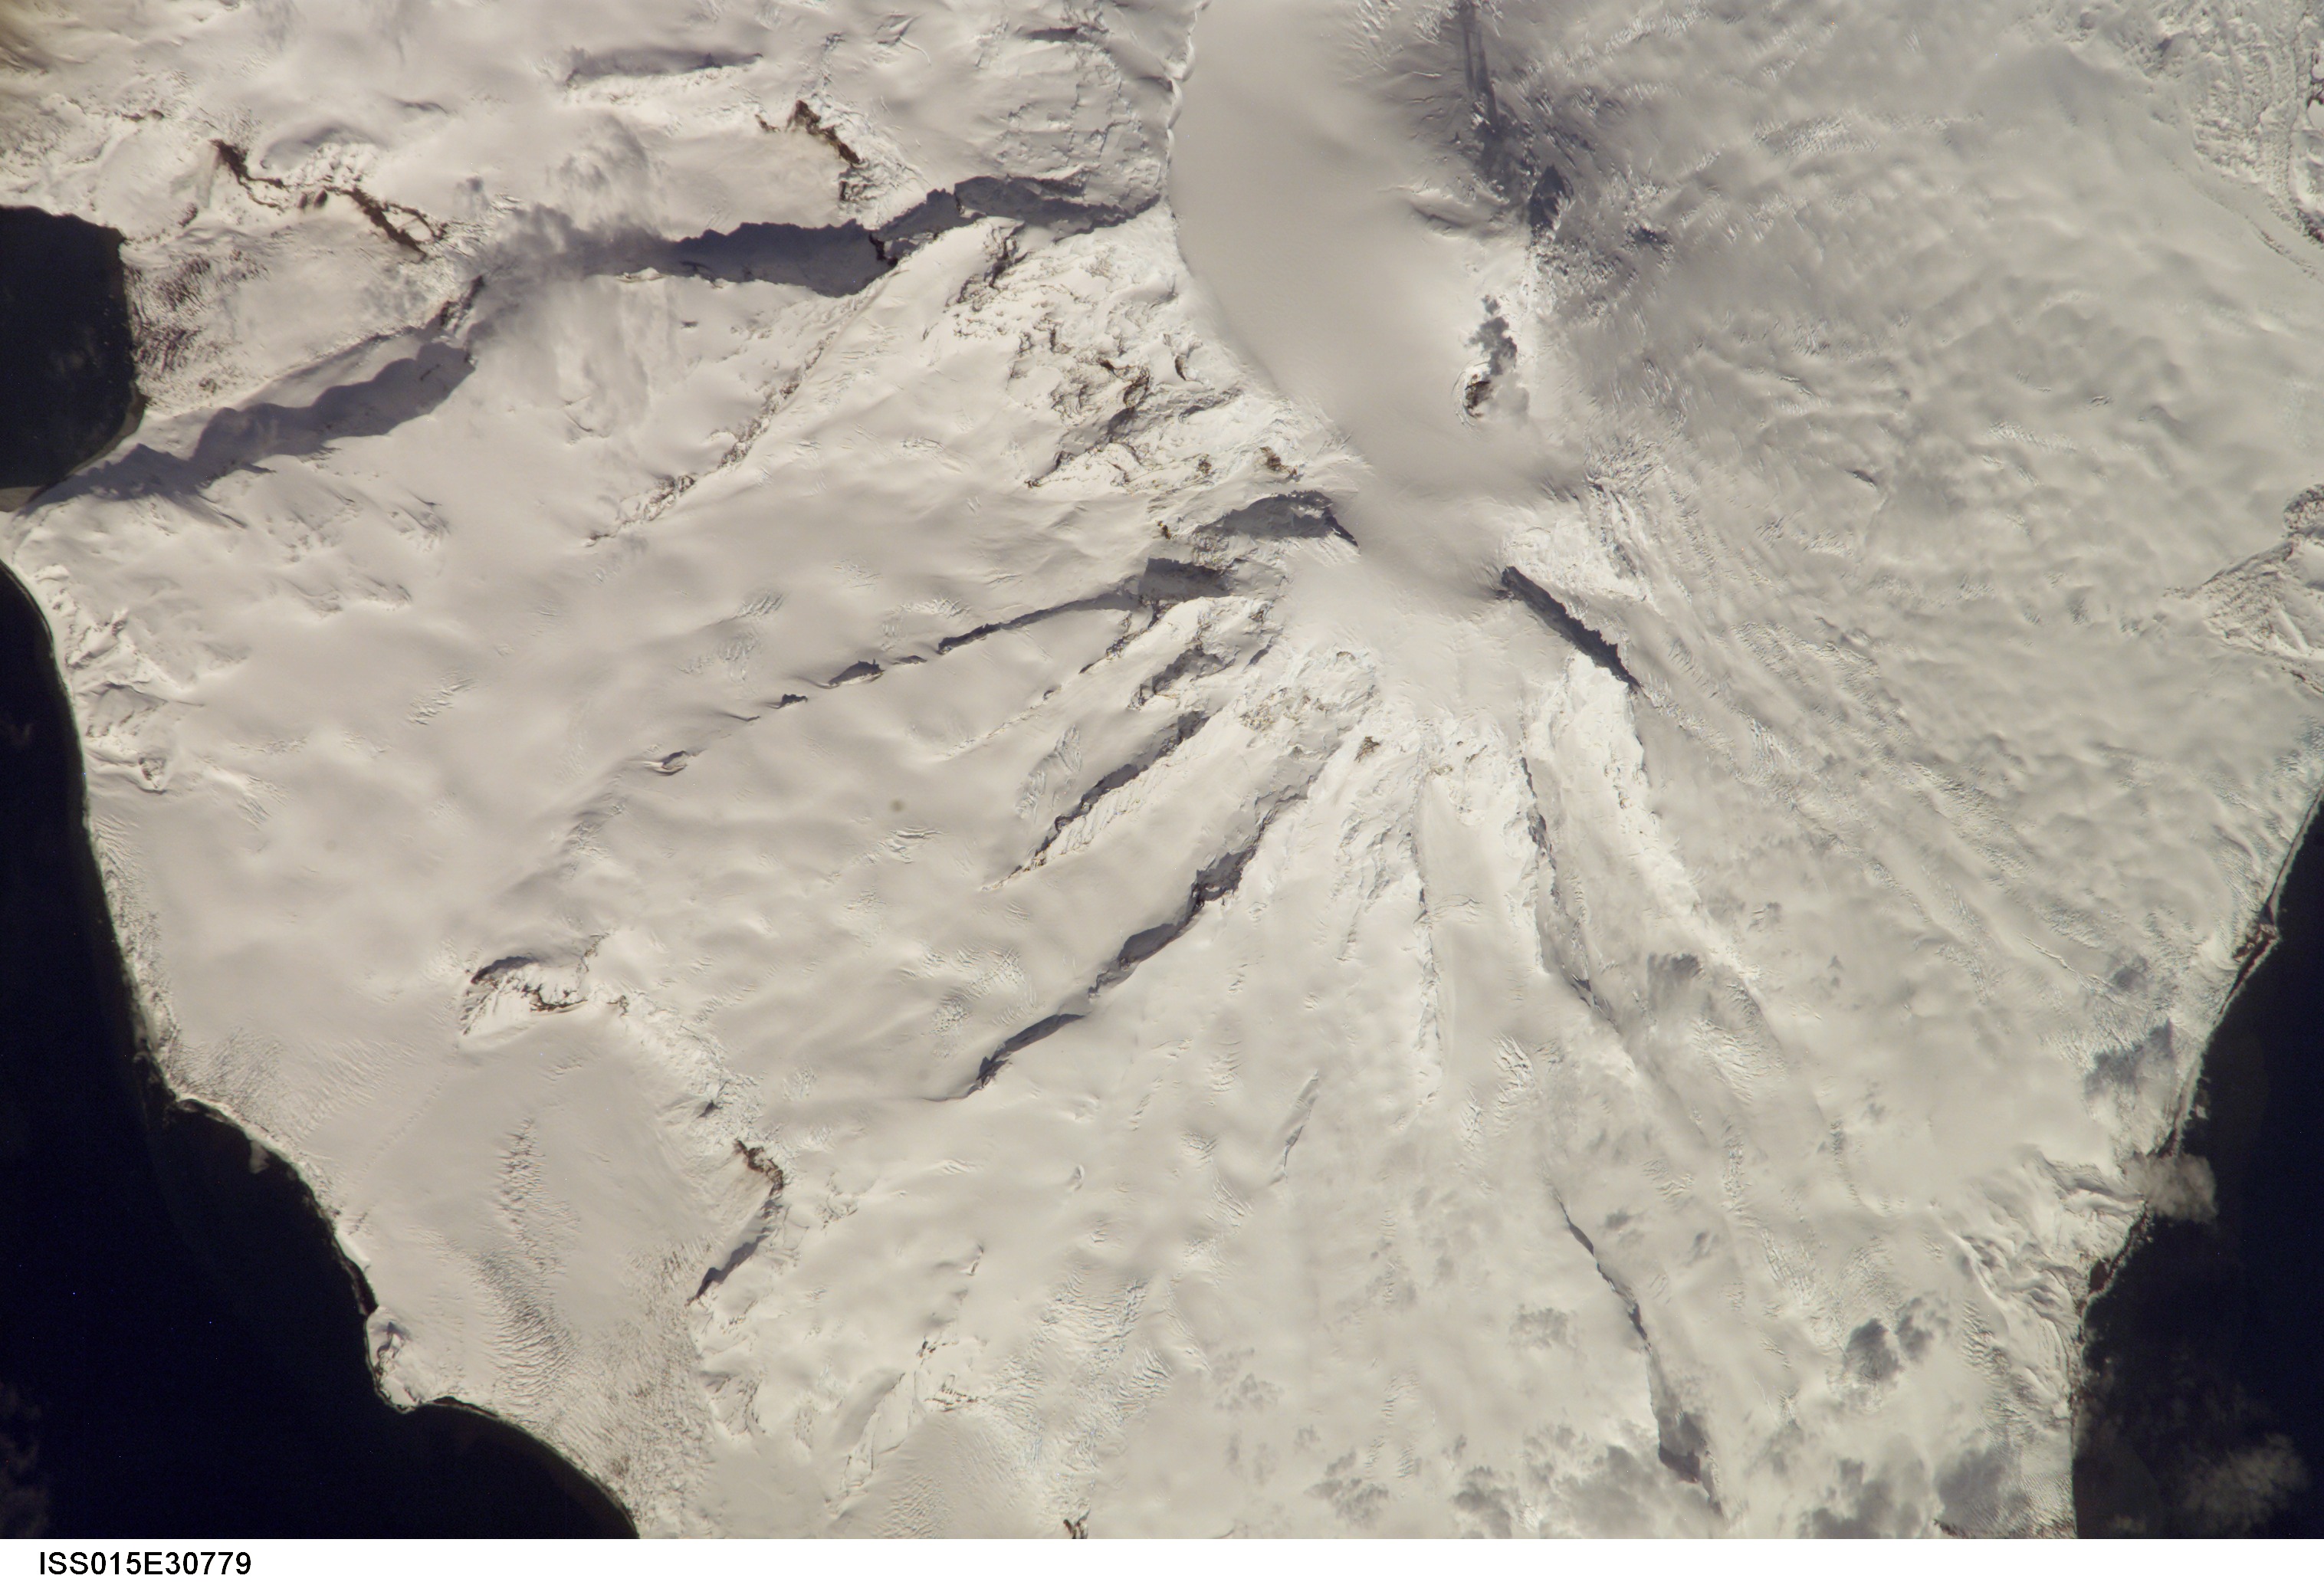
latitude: -53.1
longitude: 73.5
